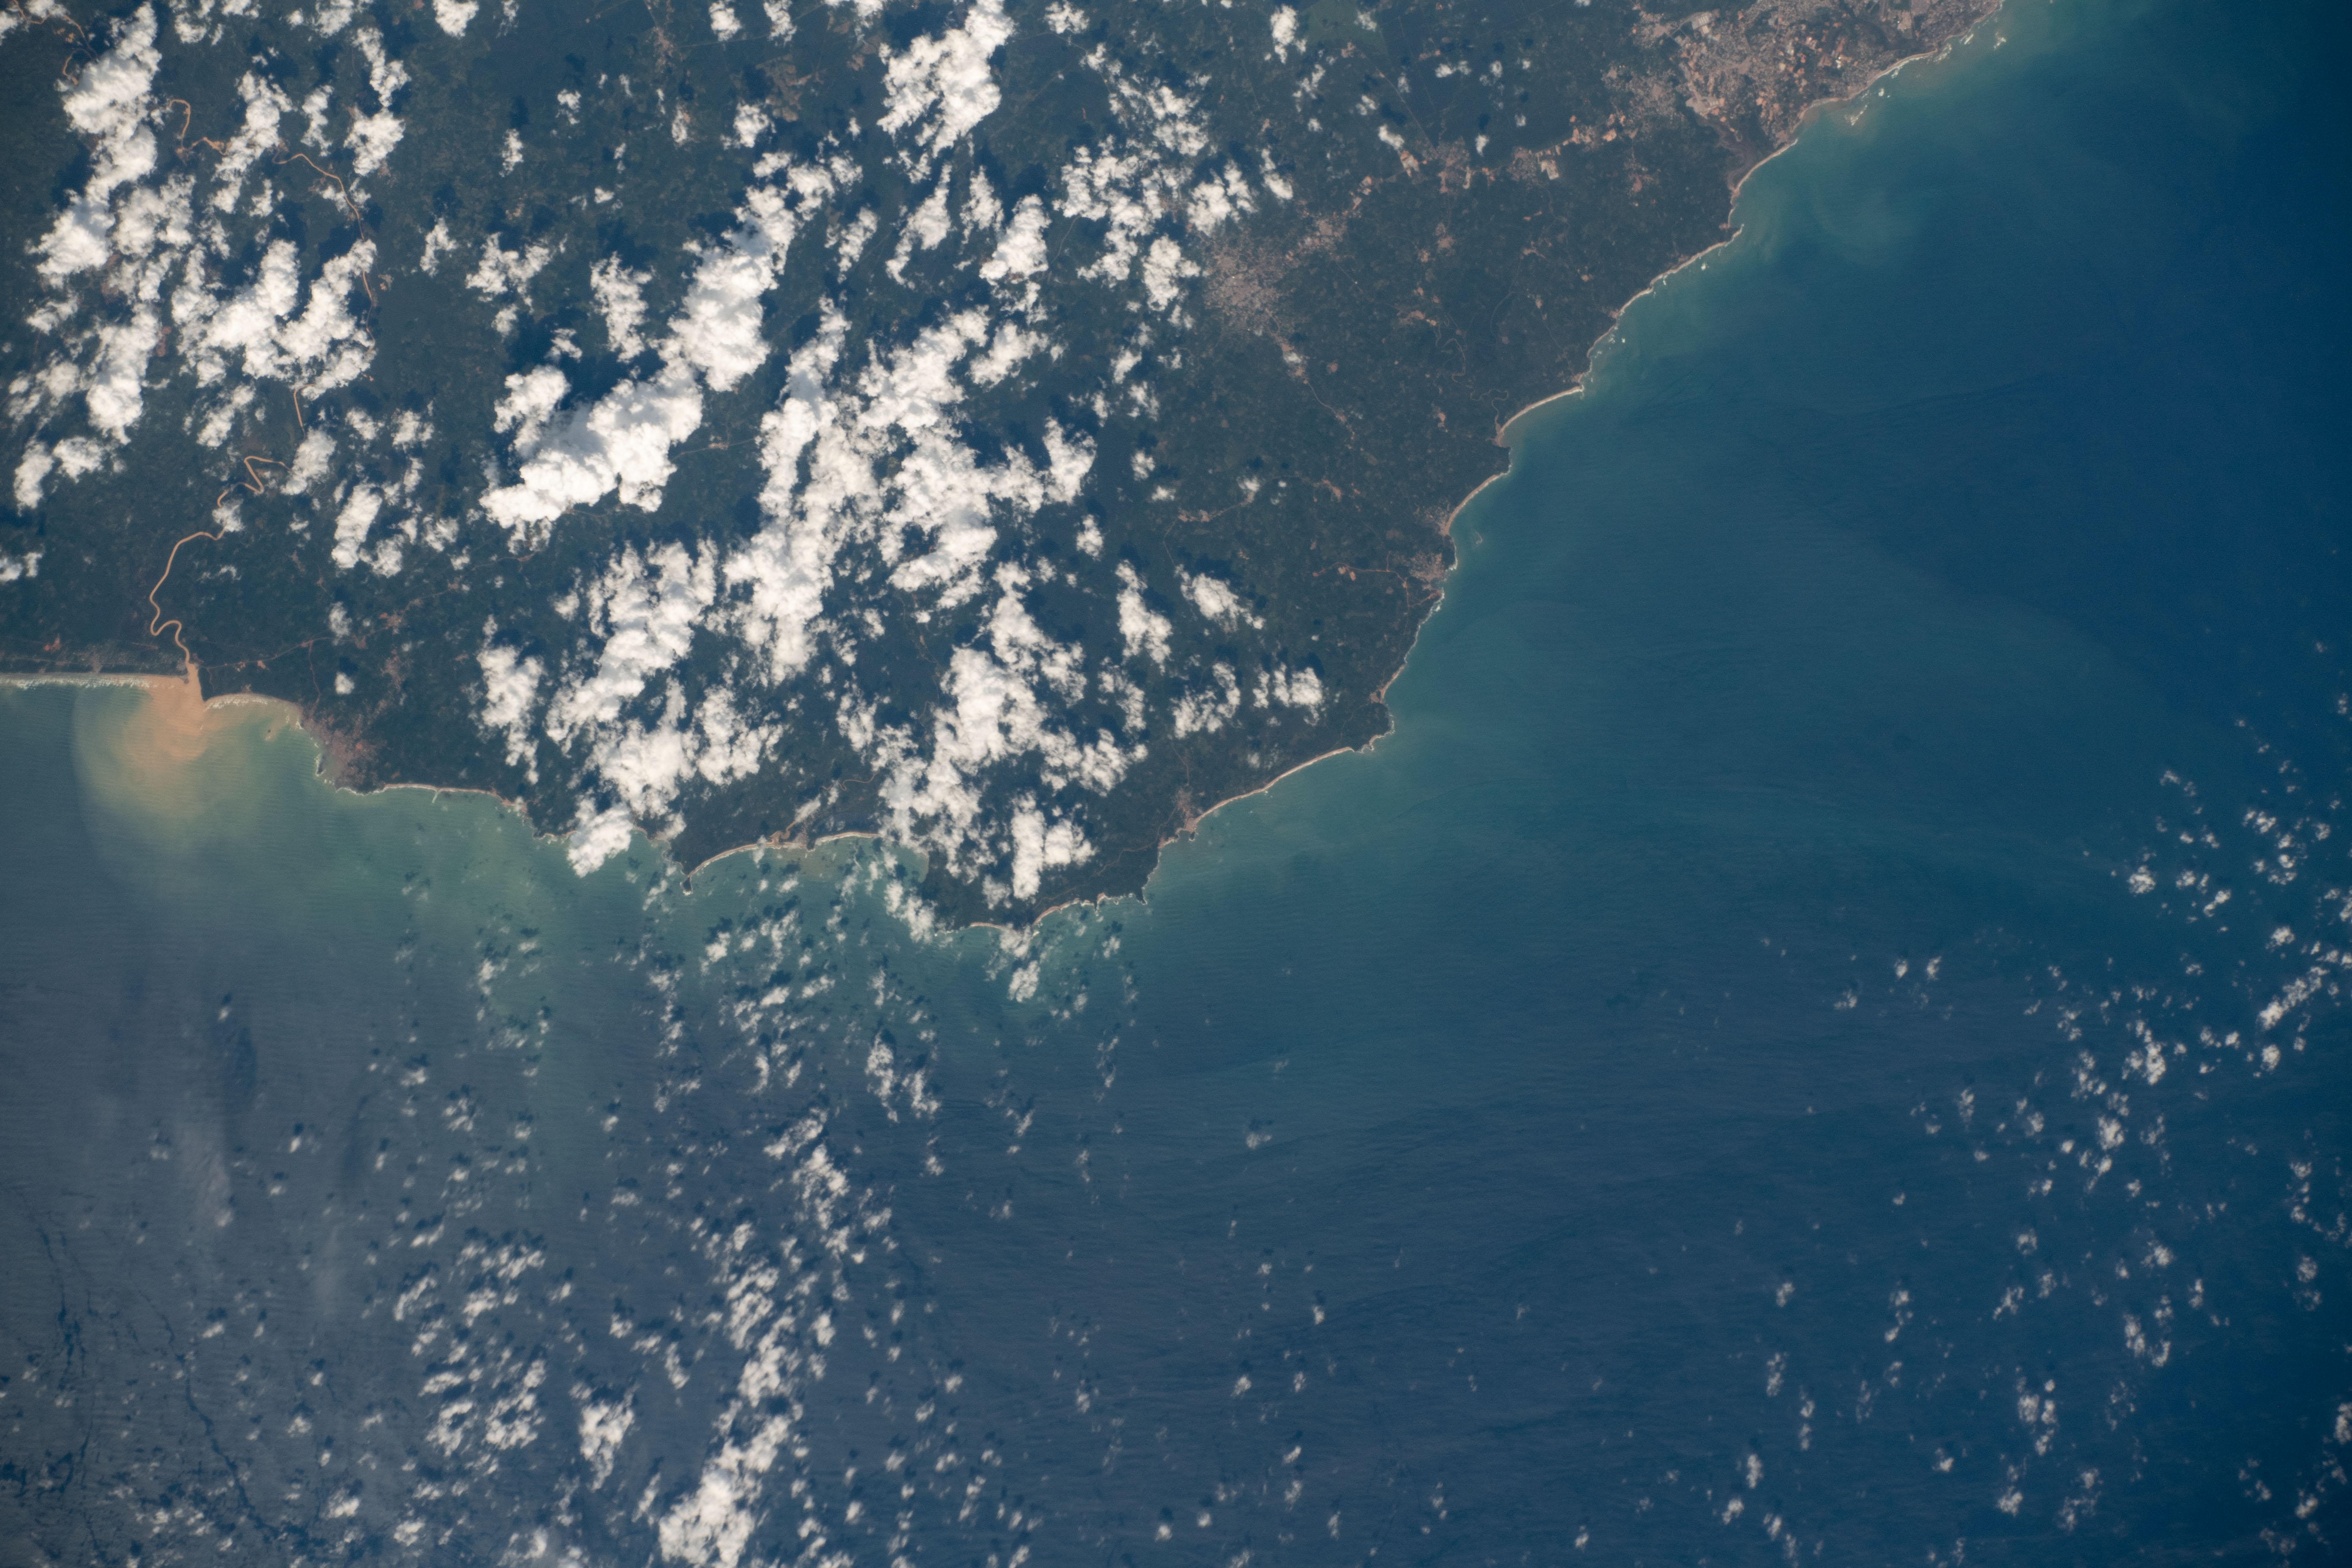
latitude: 4.7
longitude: -2.0
